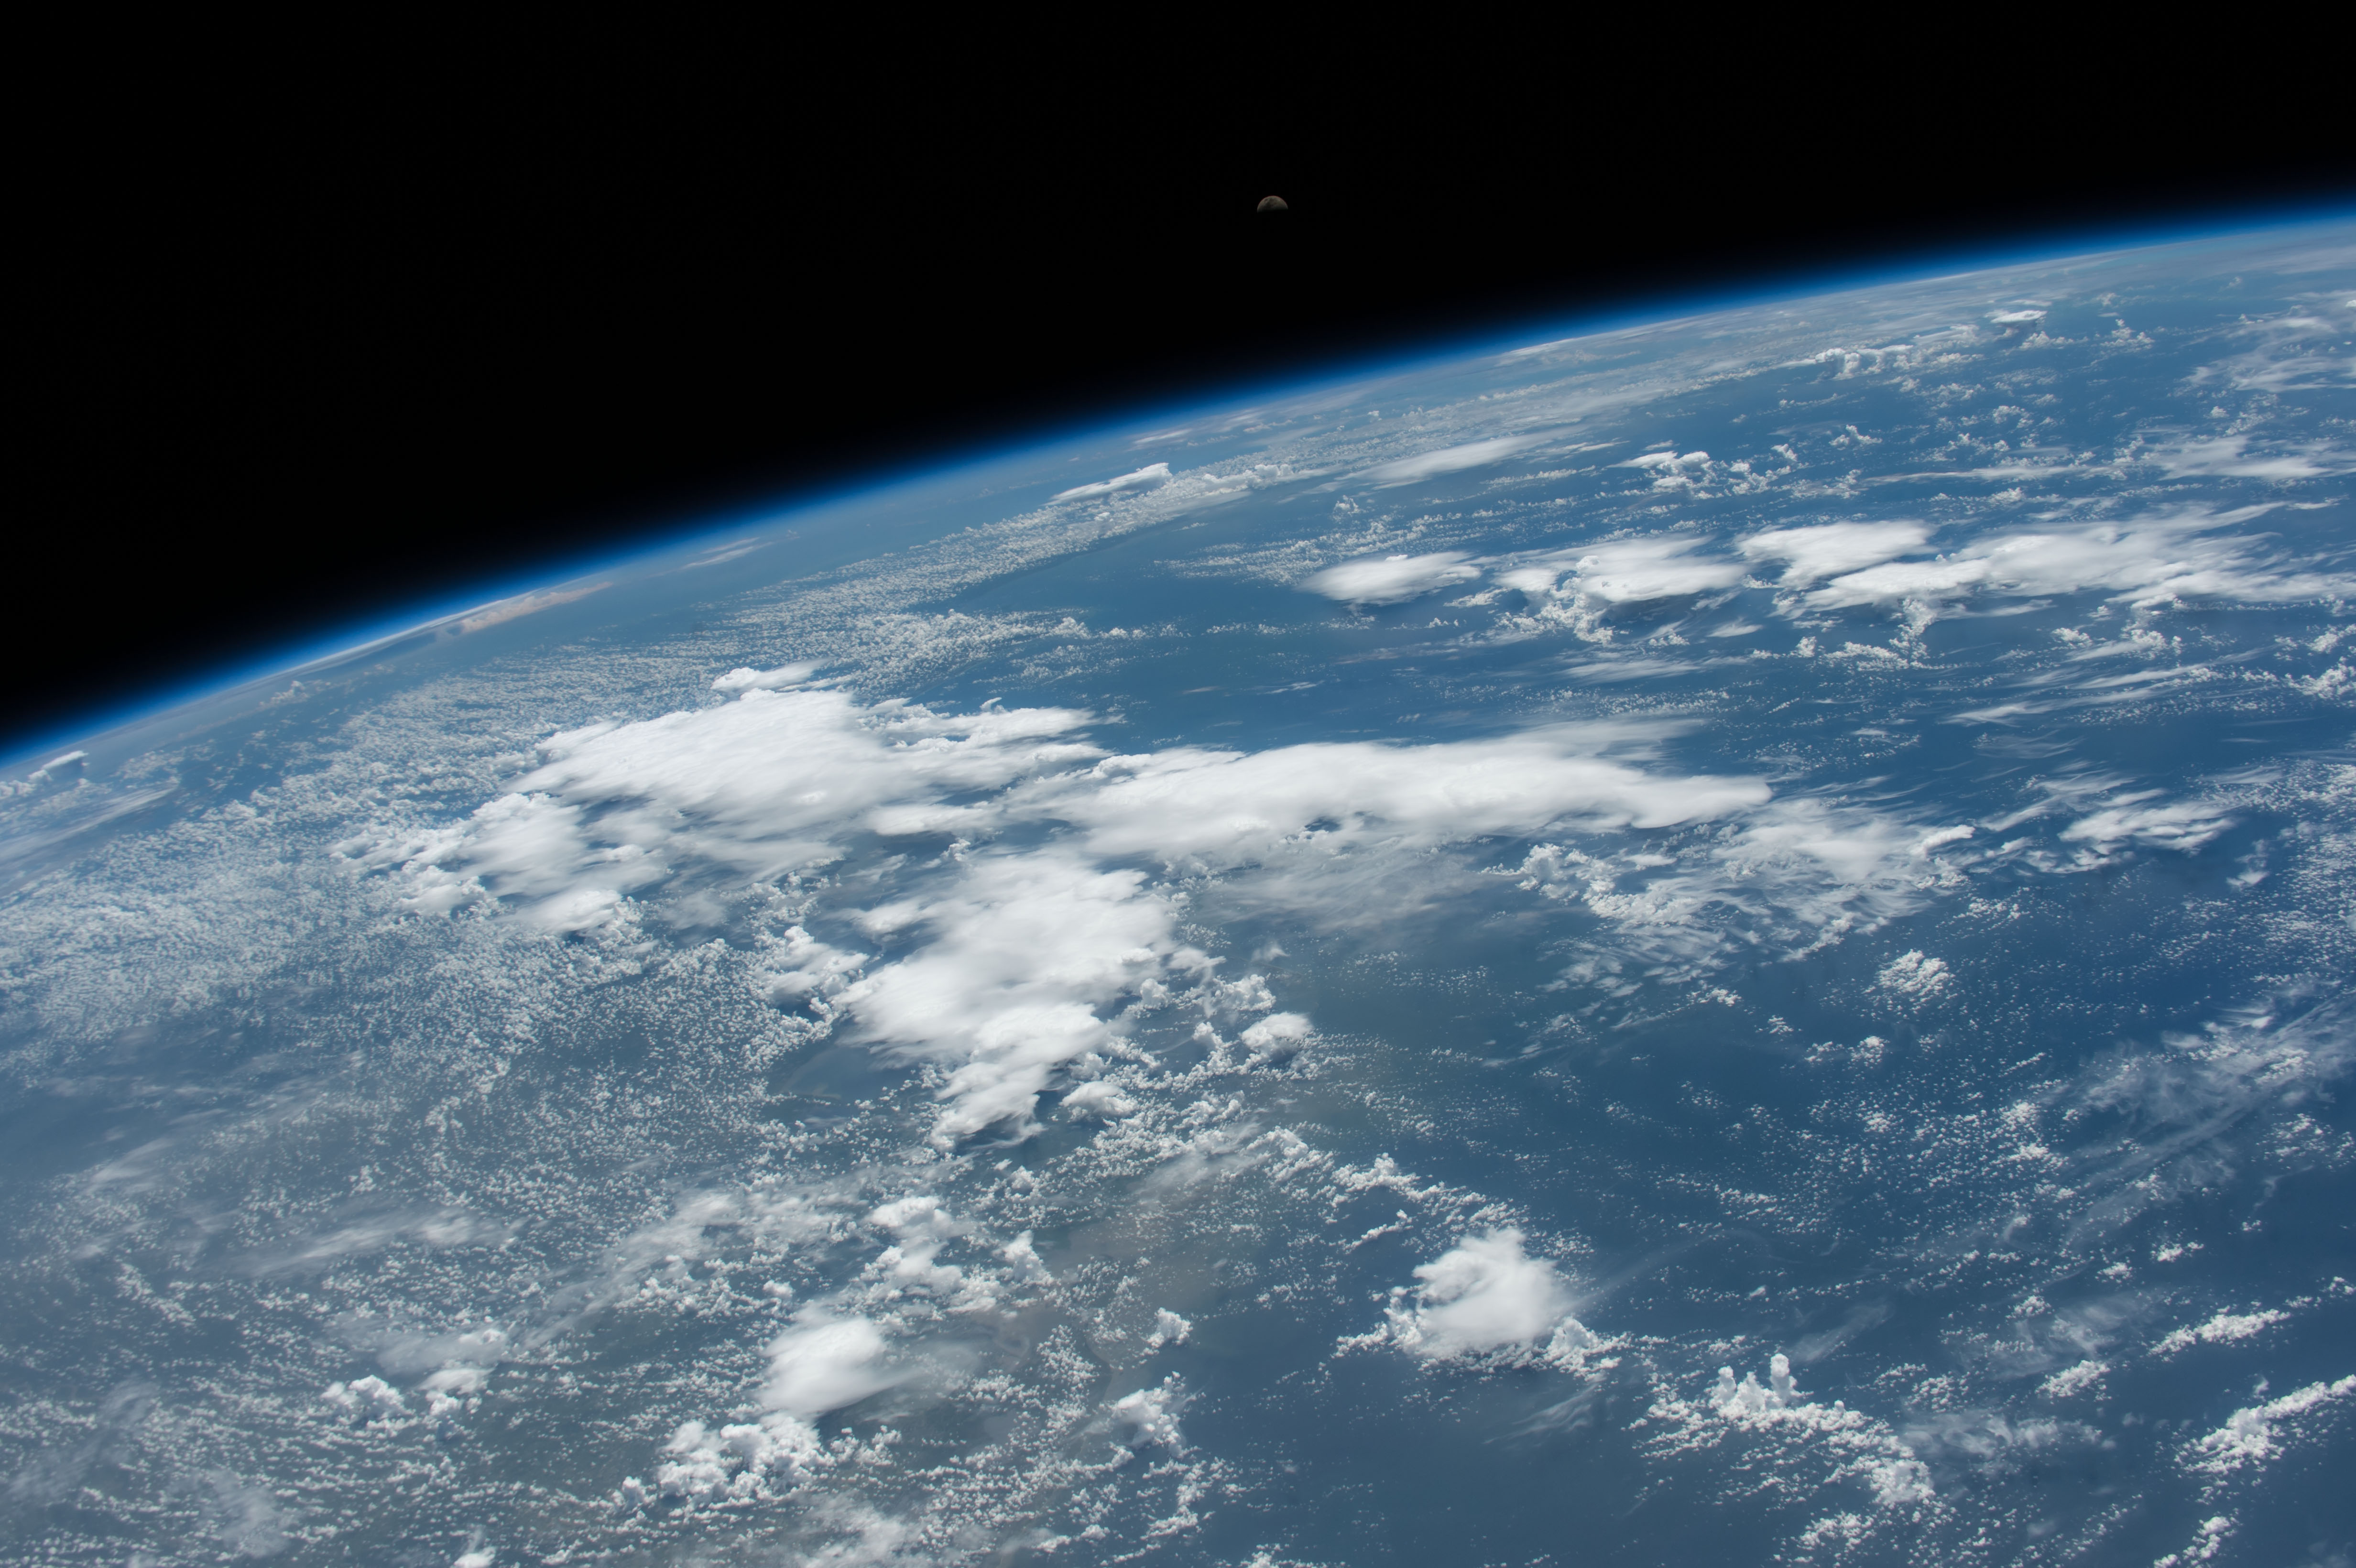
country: USA-TEXAS
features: EARTH LIMB, MOON, PAN-
